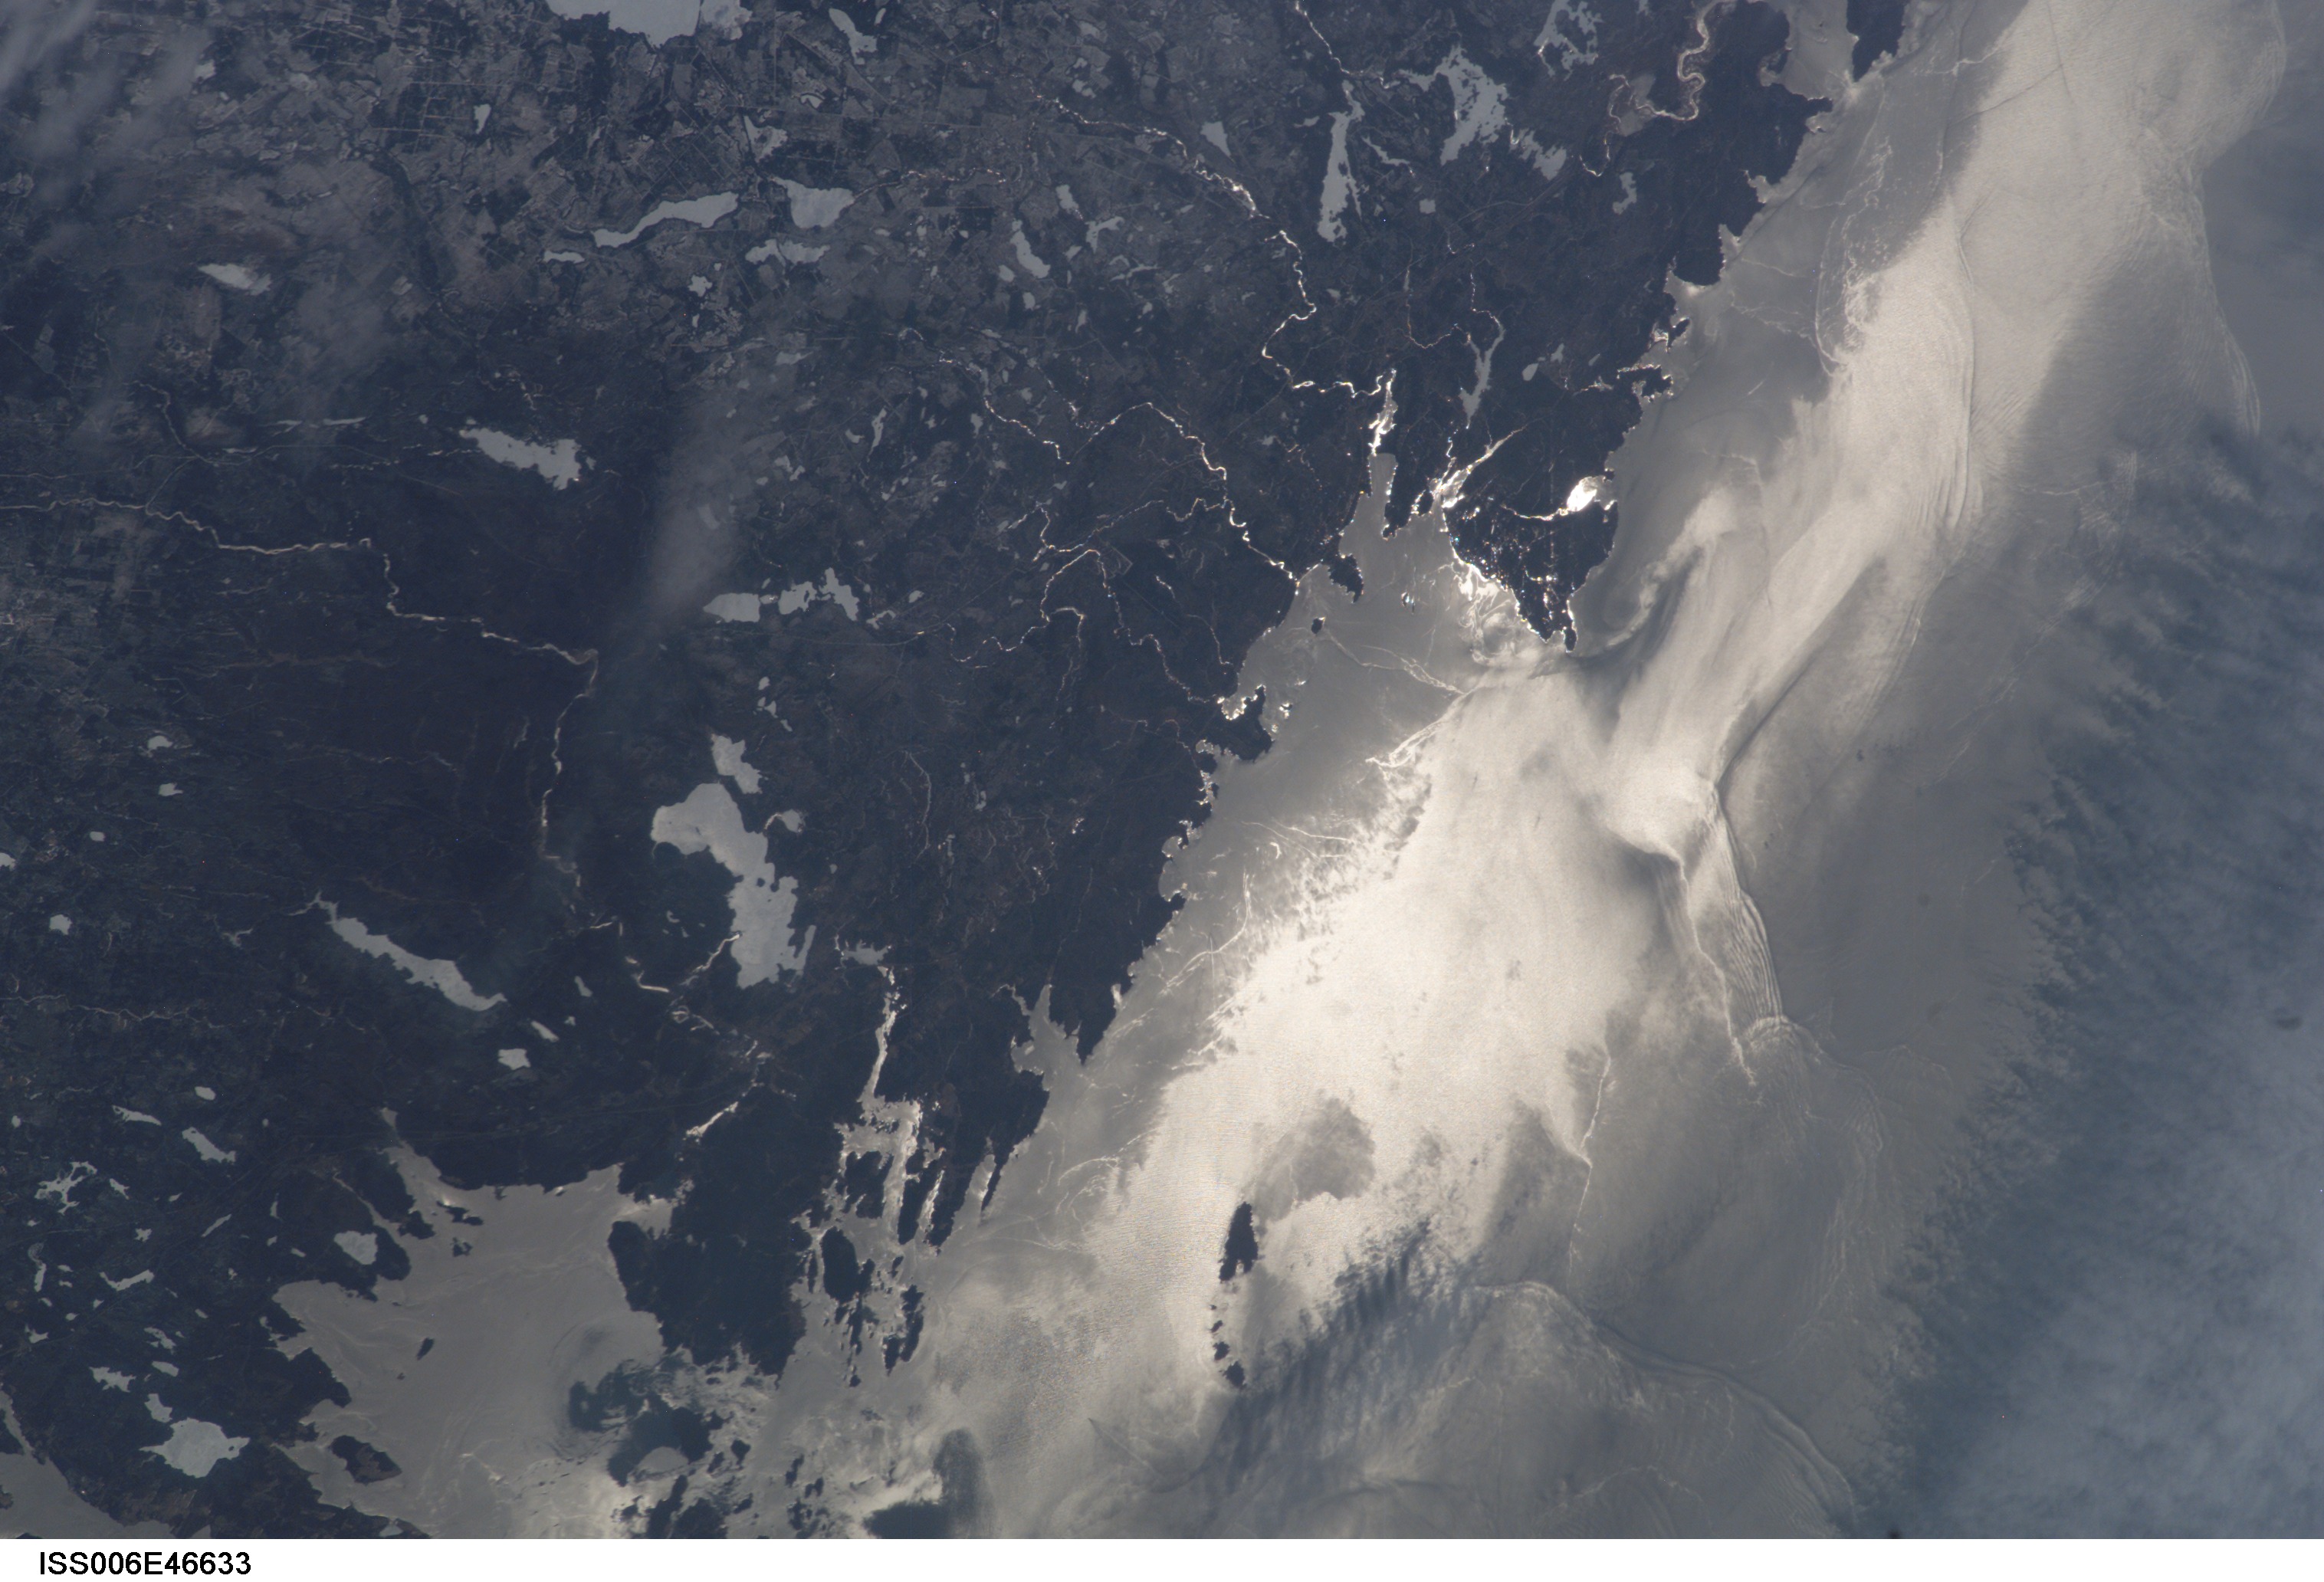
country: CANADA-NB
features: BAY OF FUNDY, SUNGLINT
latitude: 45.0
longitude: -66.5
